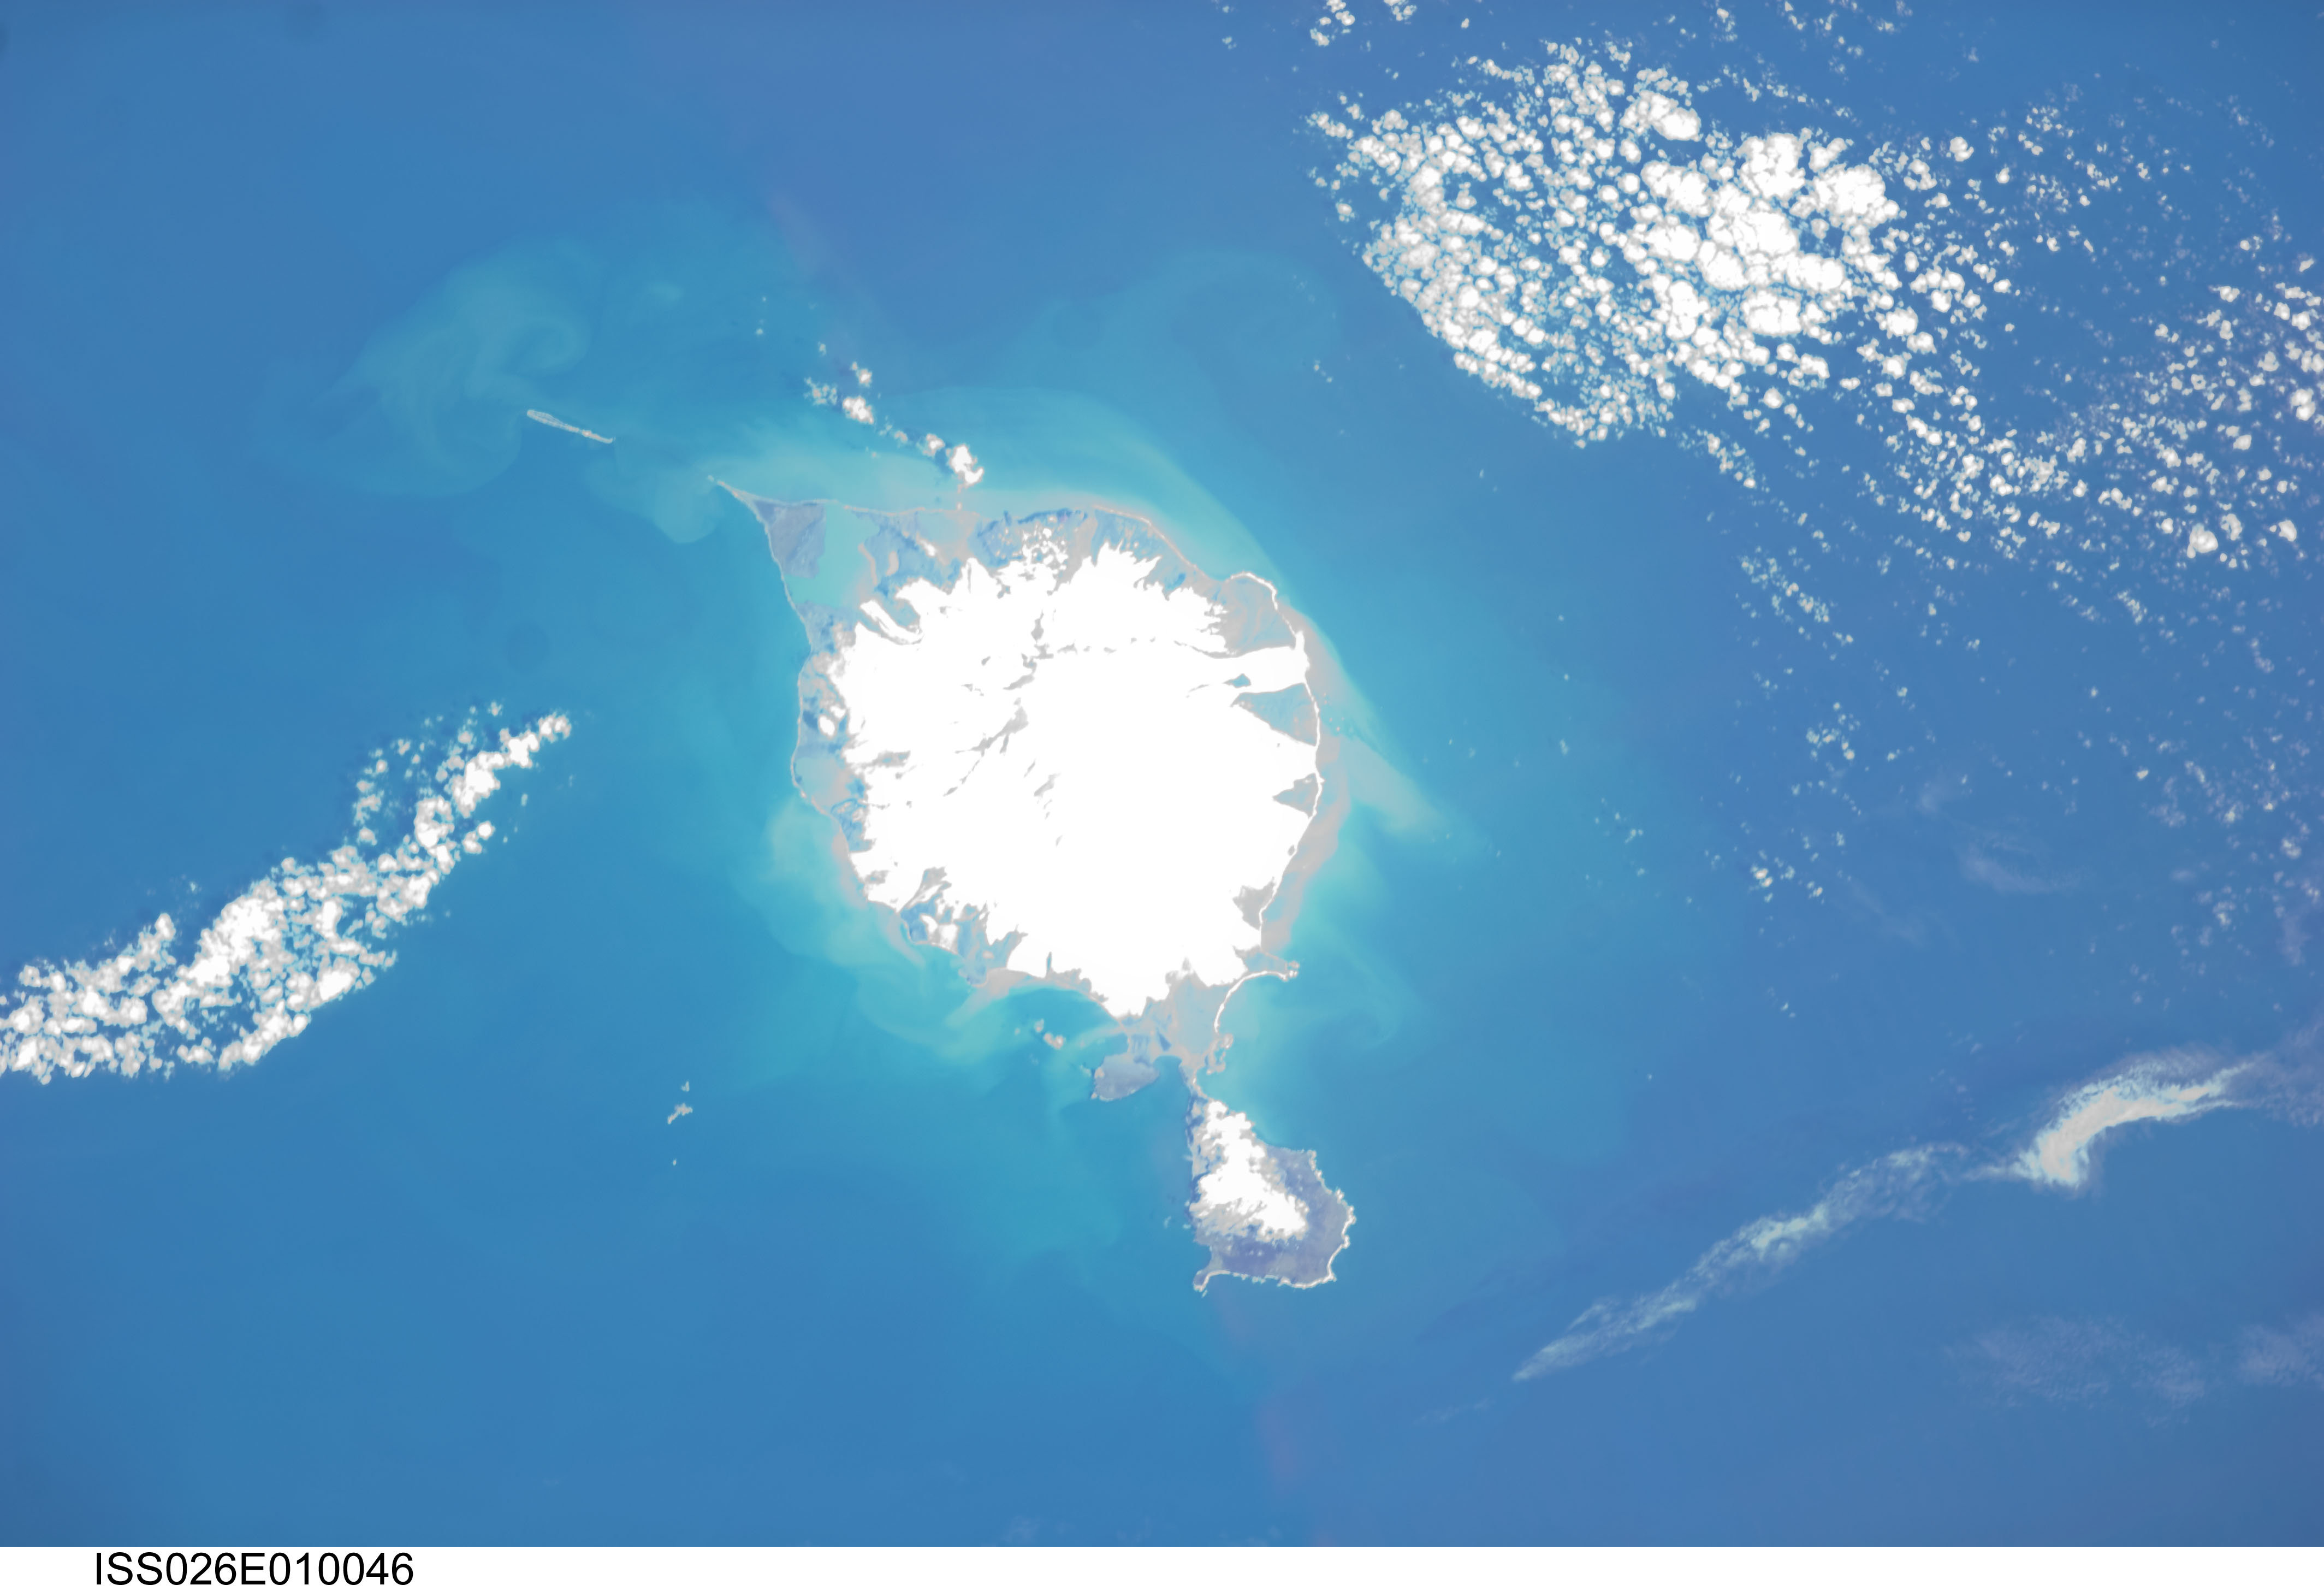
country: ANTARCTICA
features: HEARD AND ISLAND, LAURENS PENINSULA, SPIT POINT, SNOW, ICE, GLACIERS, SED.
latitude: -53.1
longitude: 73.5
